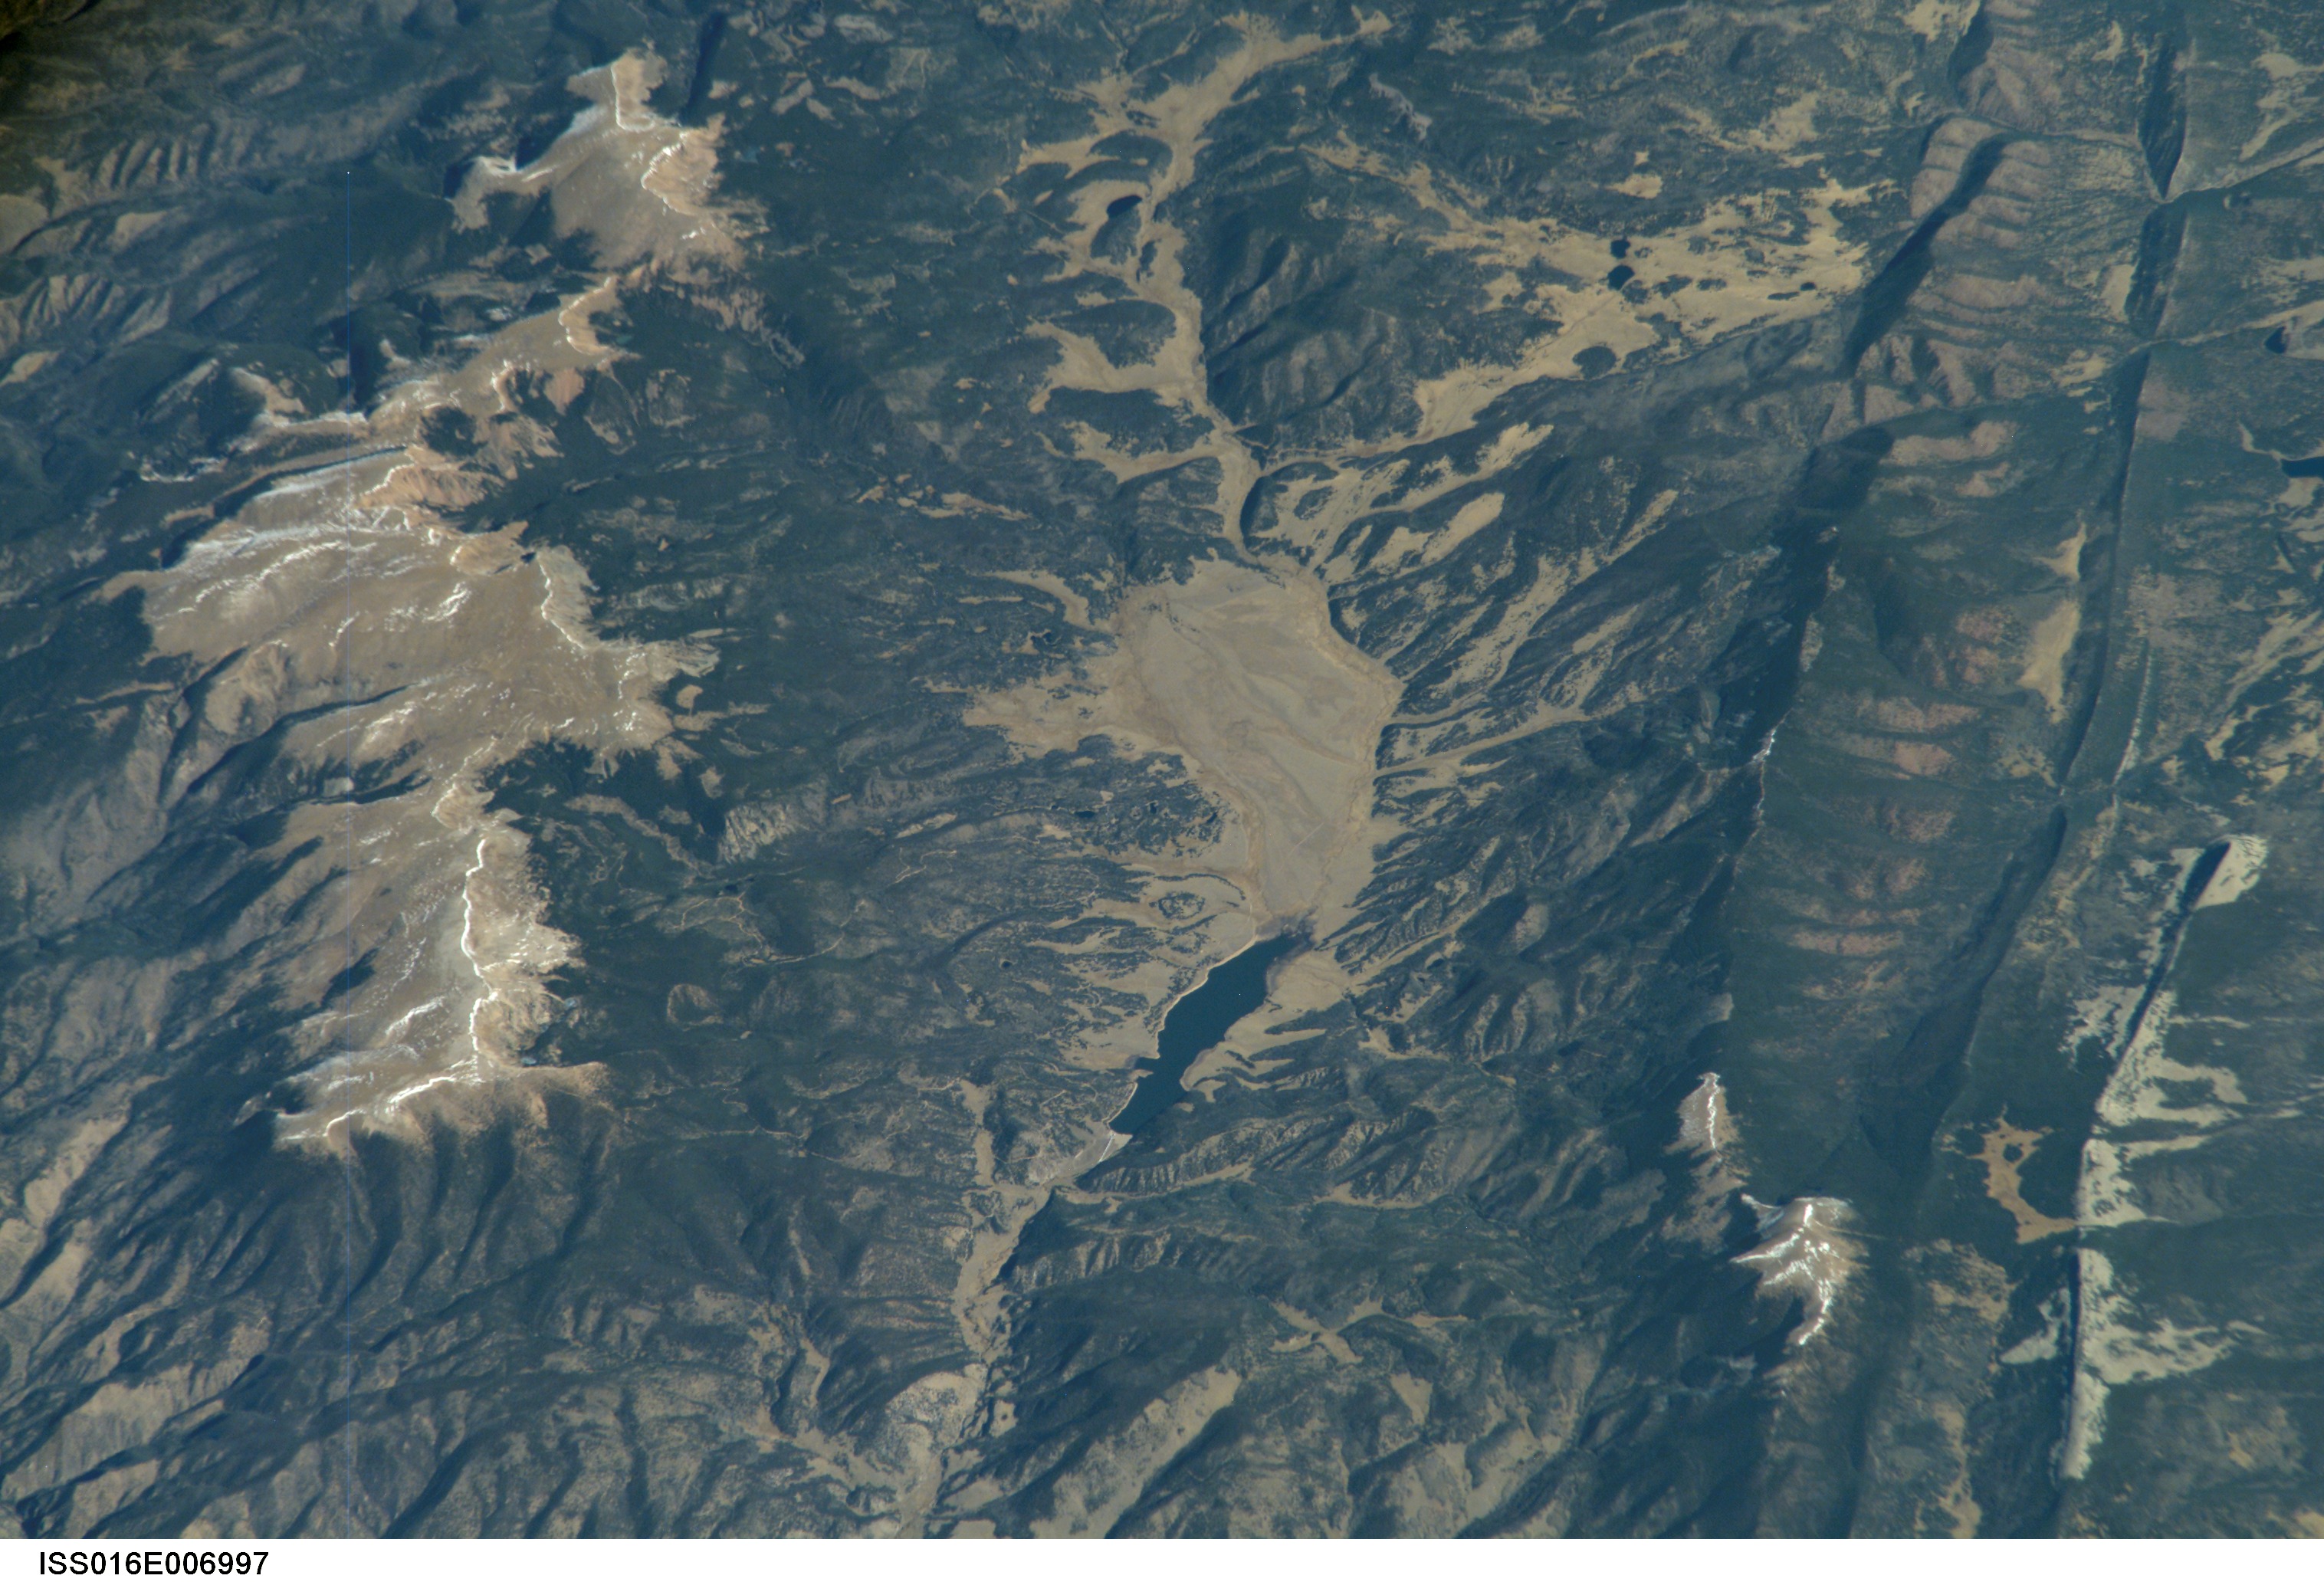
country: USA-NEW MEXICO
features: COSTILLO RES., CULEBRA RANGE
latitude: 36.9
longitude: -105.3
